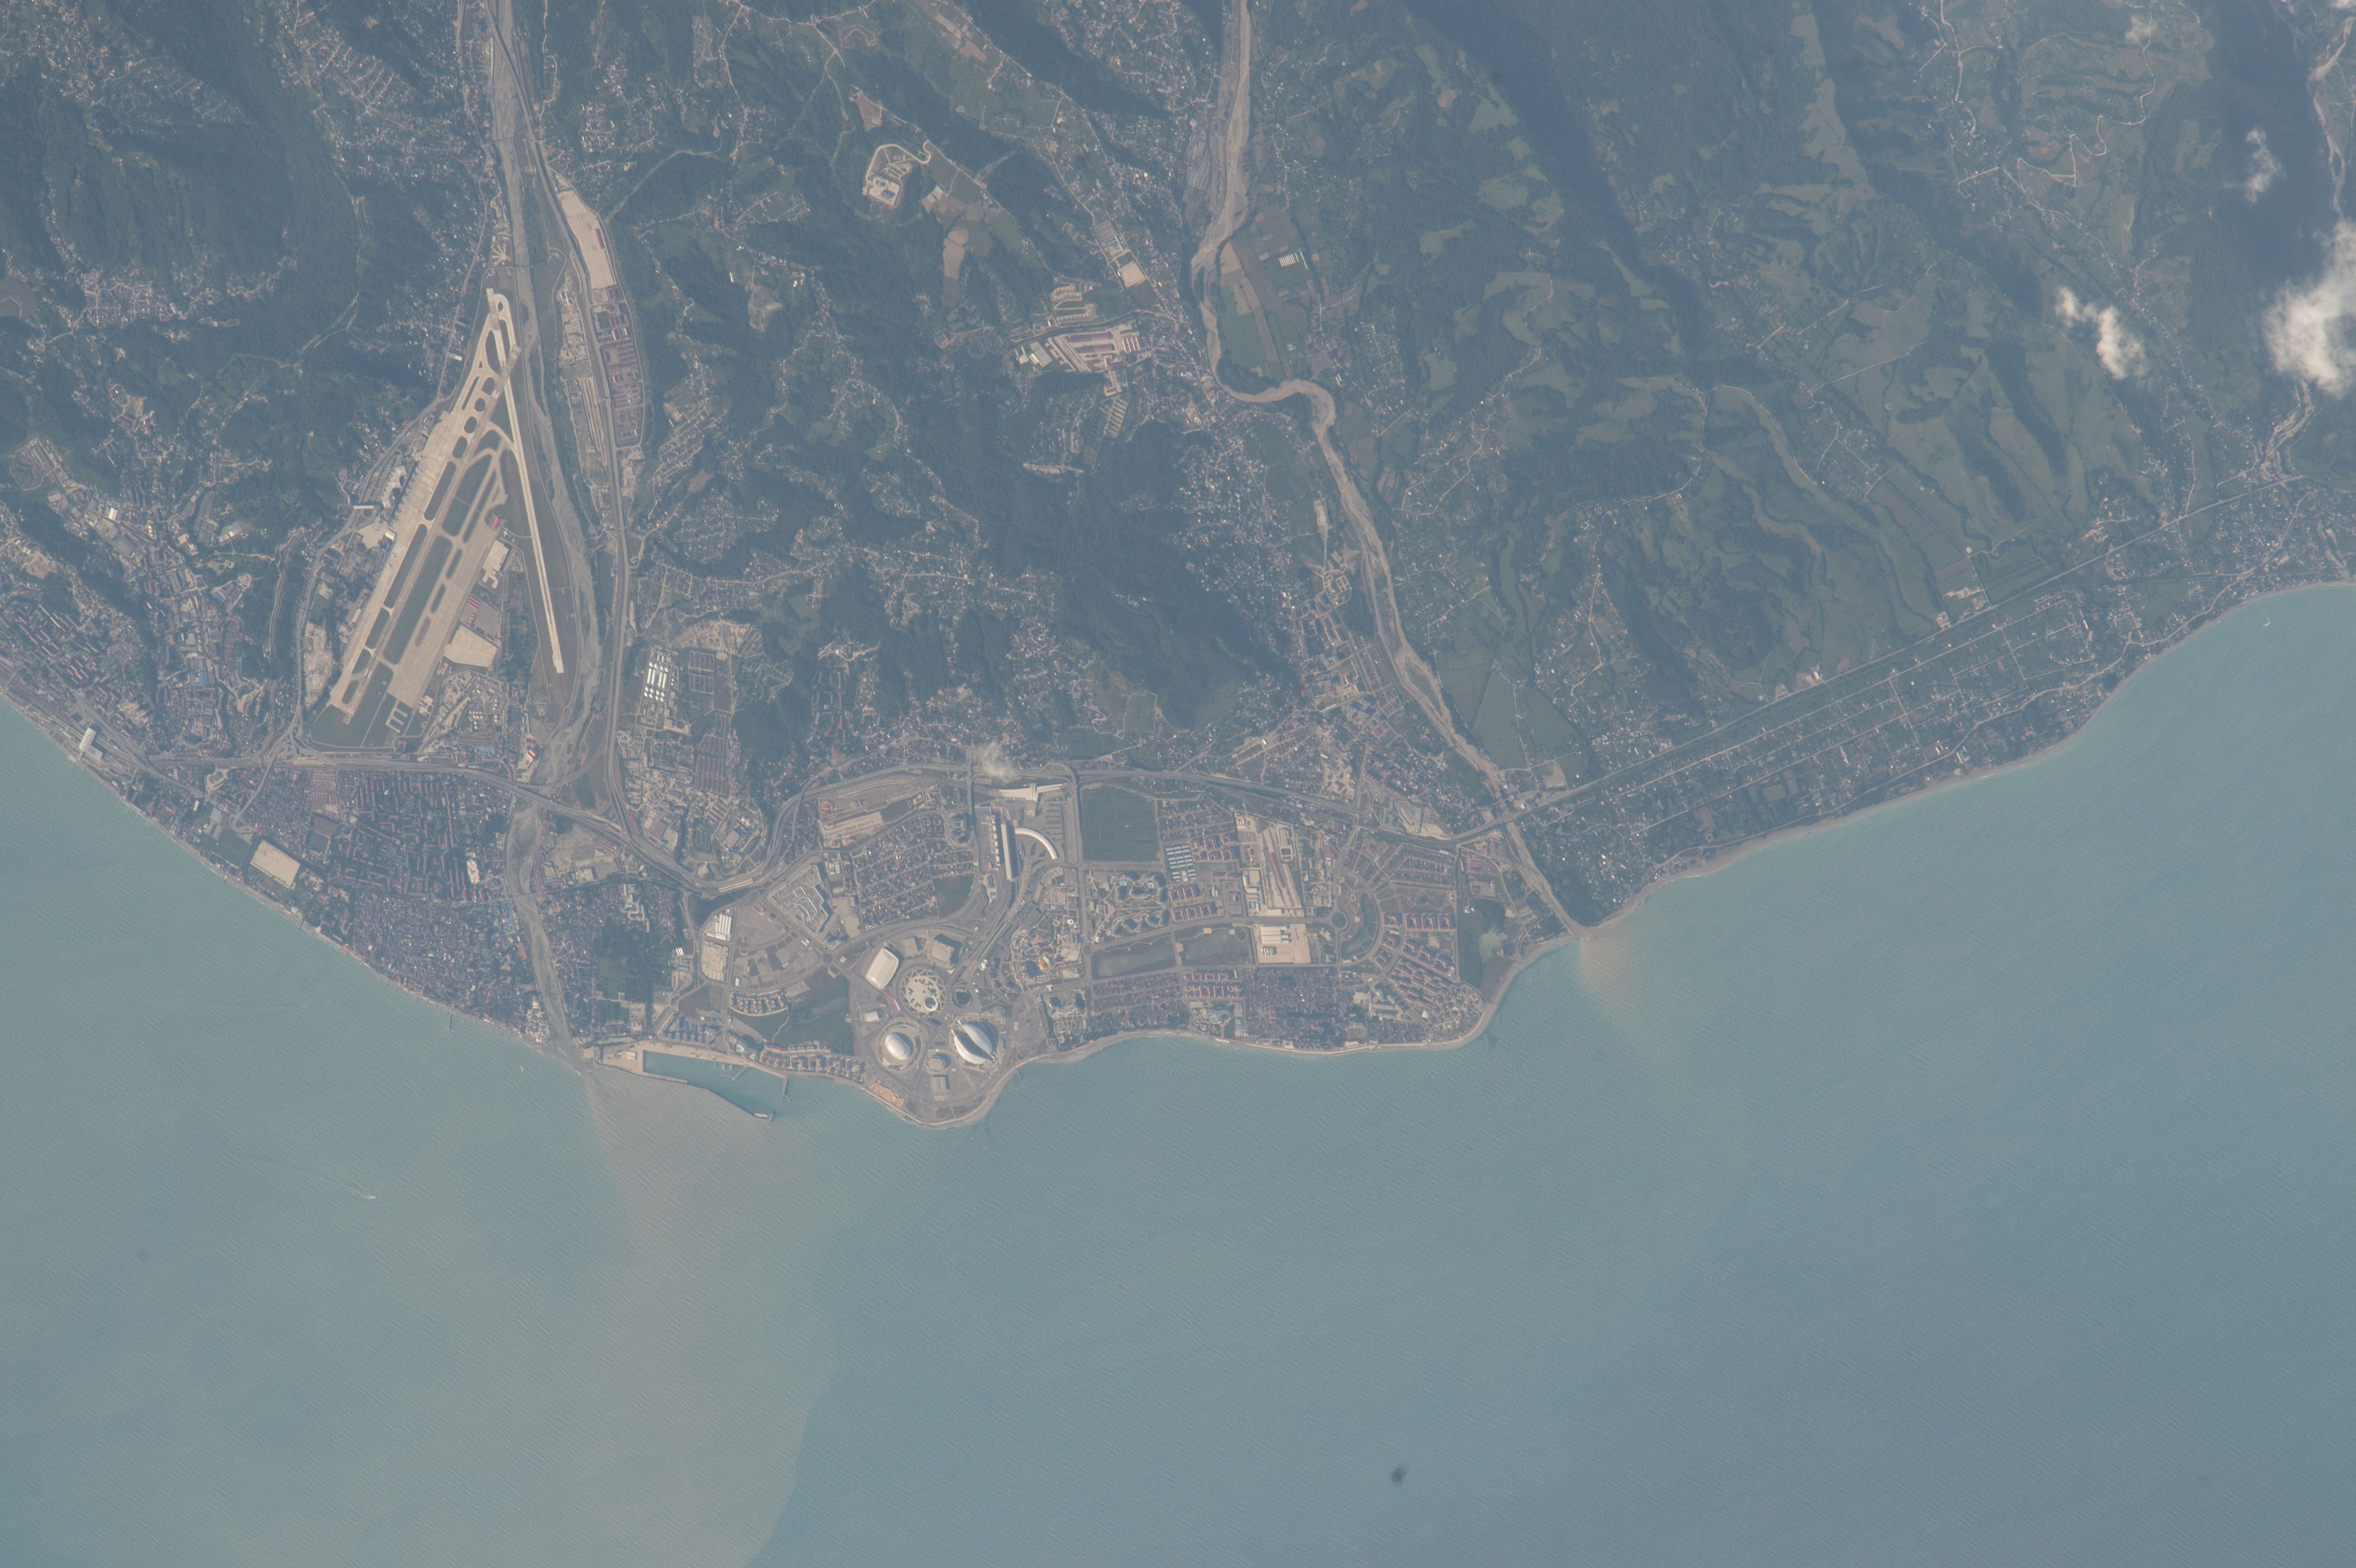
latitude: 43.4
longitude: 40.0
